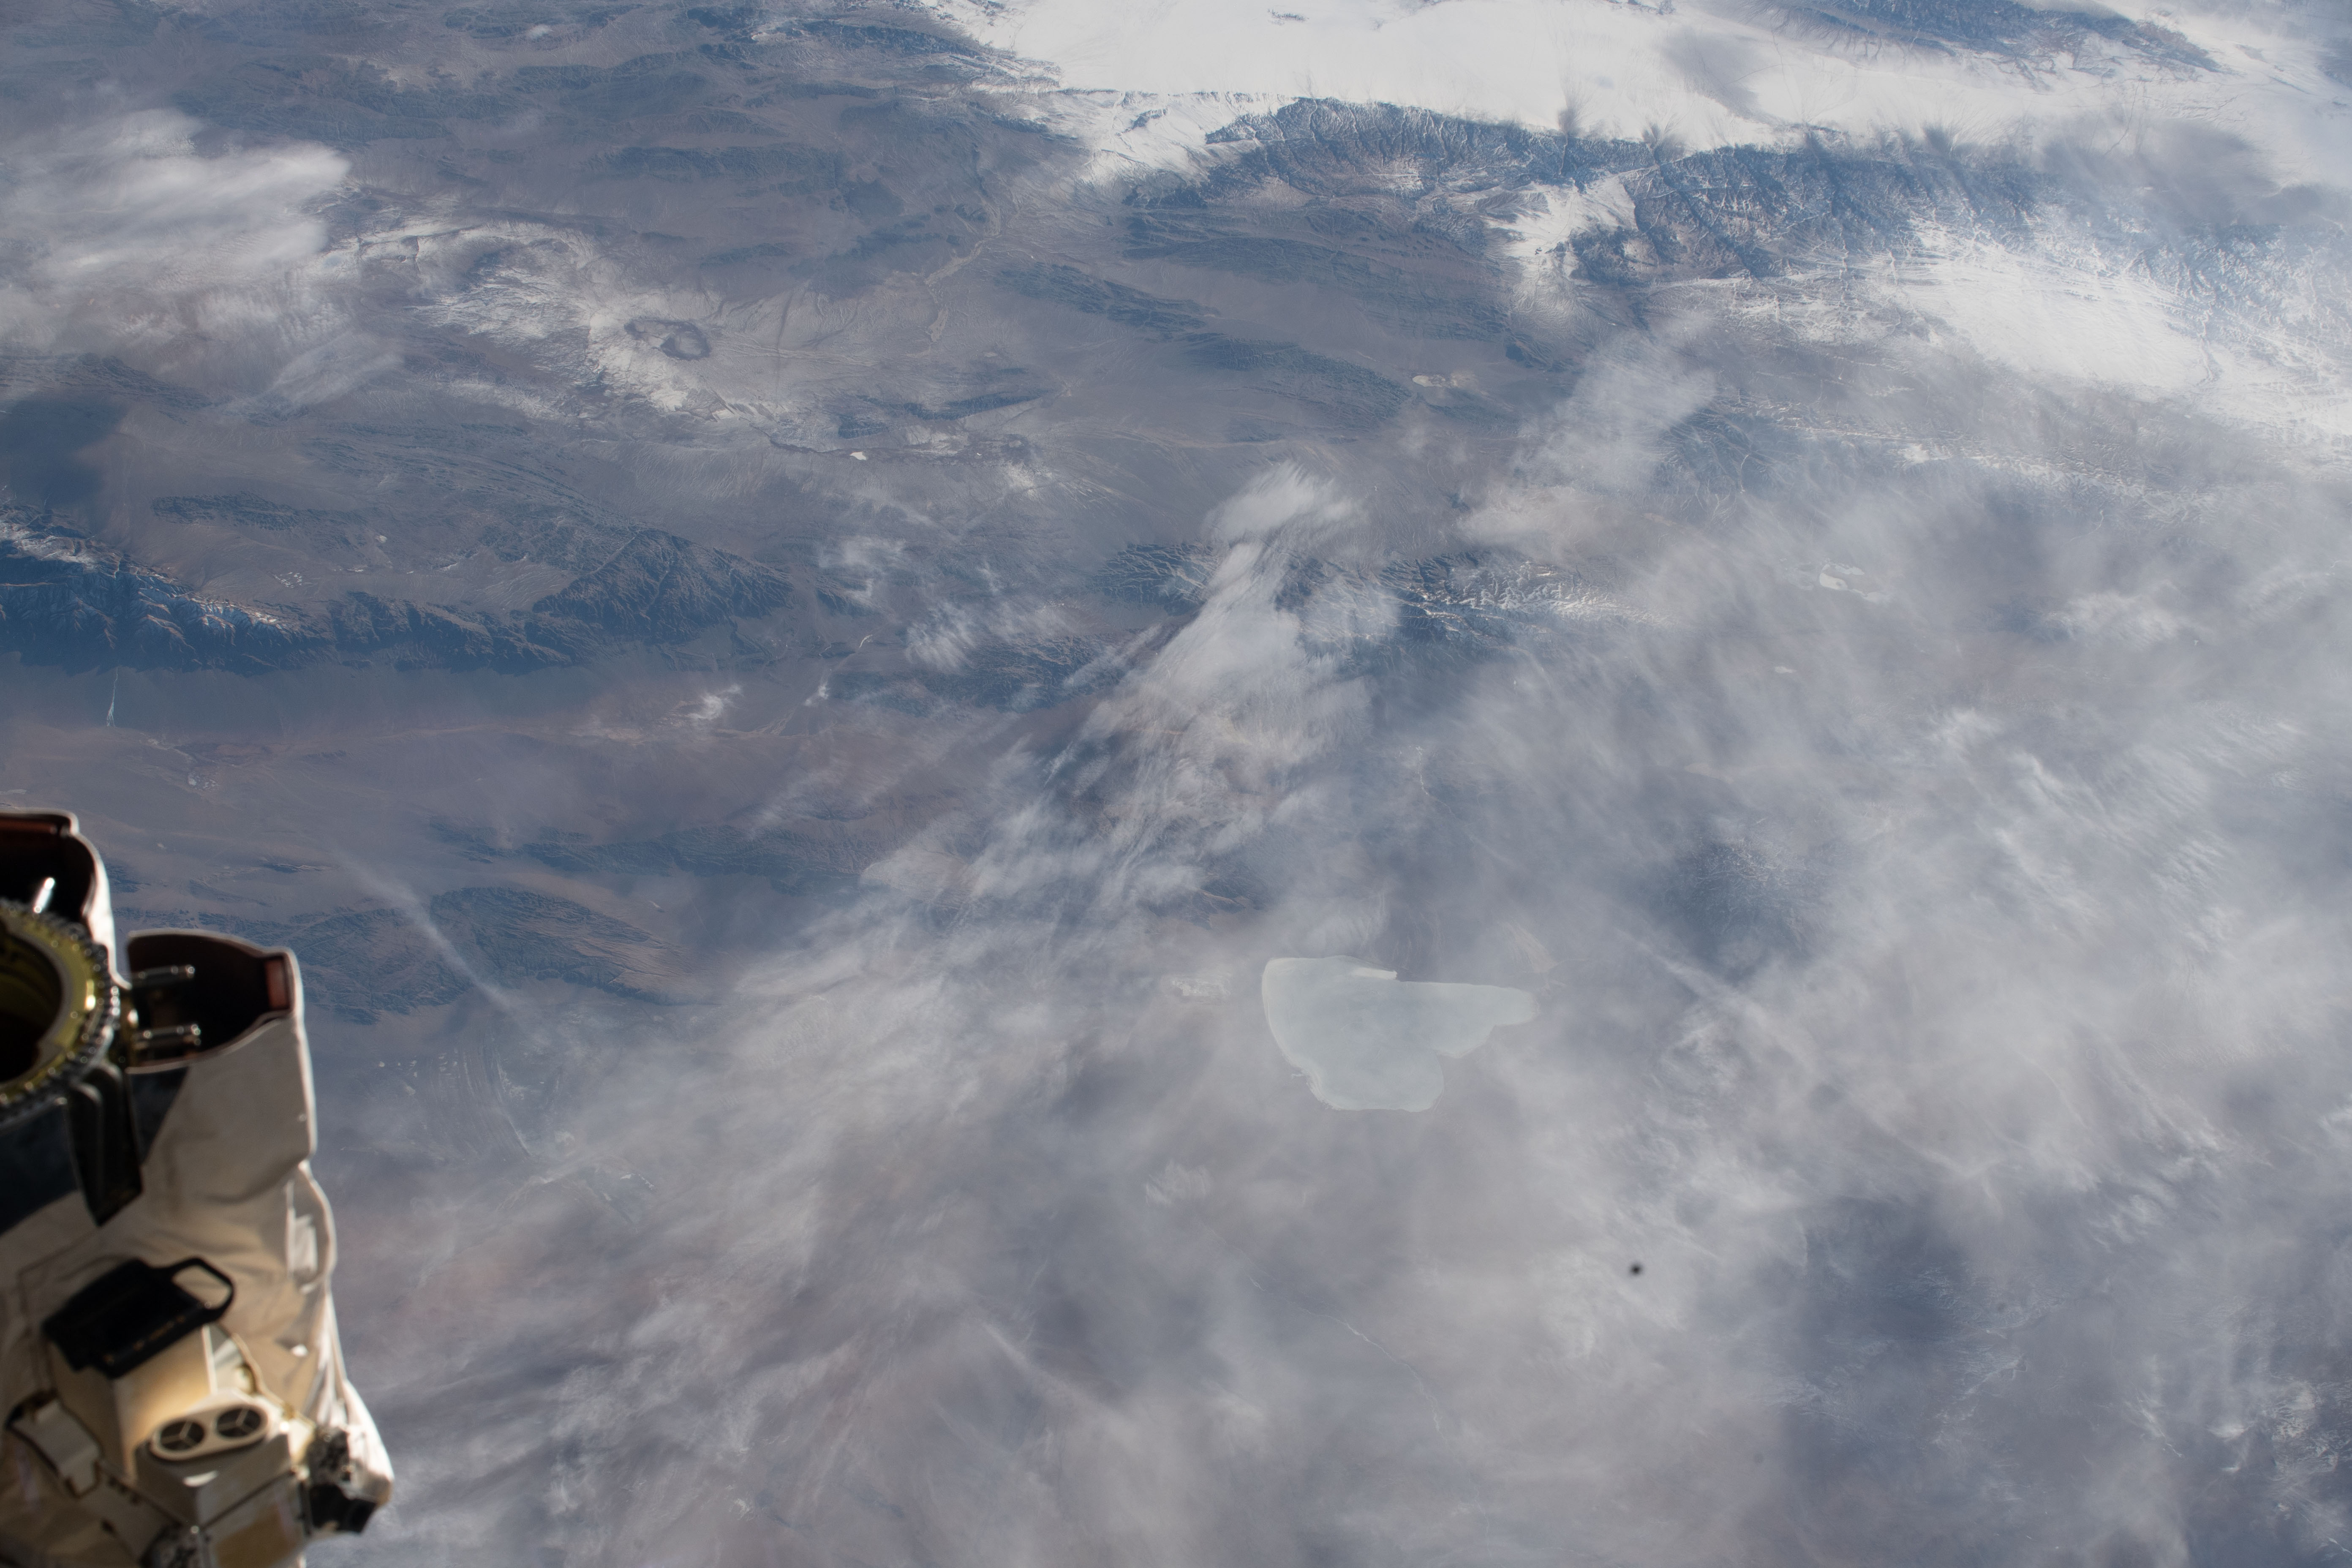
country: MONGOLIA
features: GOBI DESERT, BUUNTSAGAAN LAKE
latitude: 45.3
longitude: 99.3
